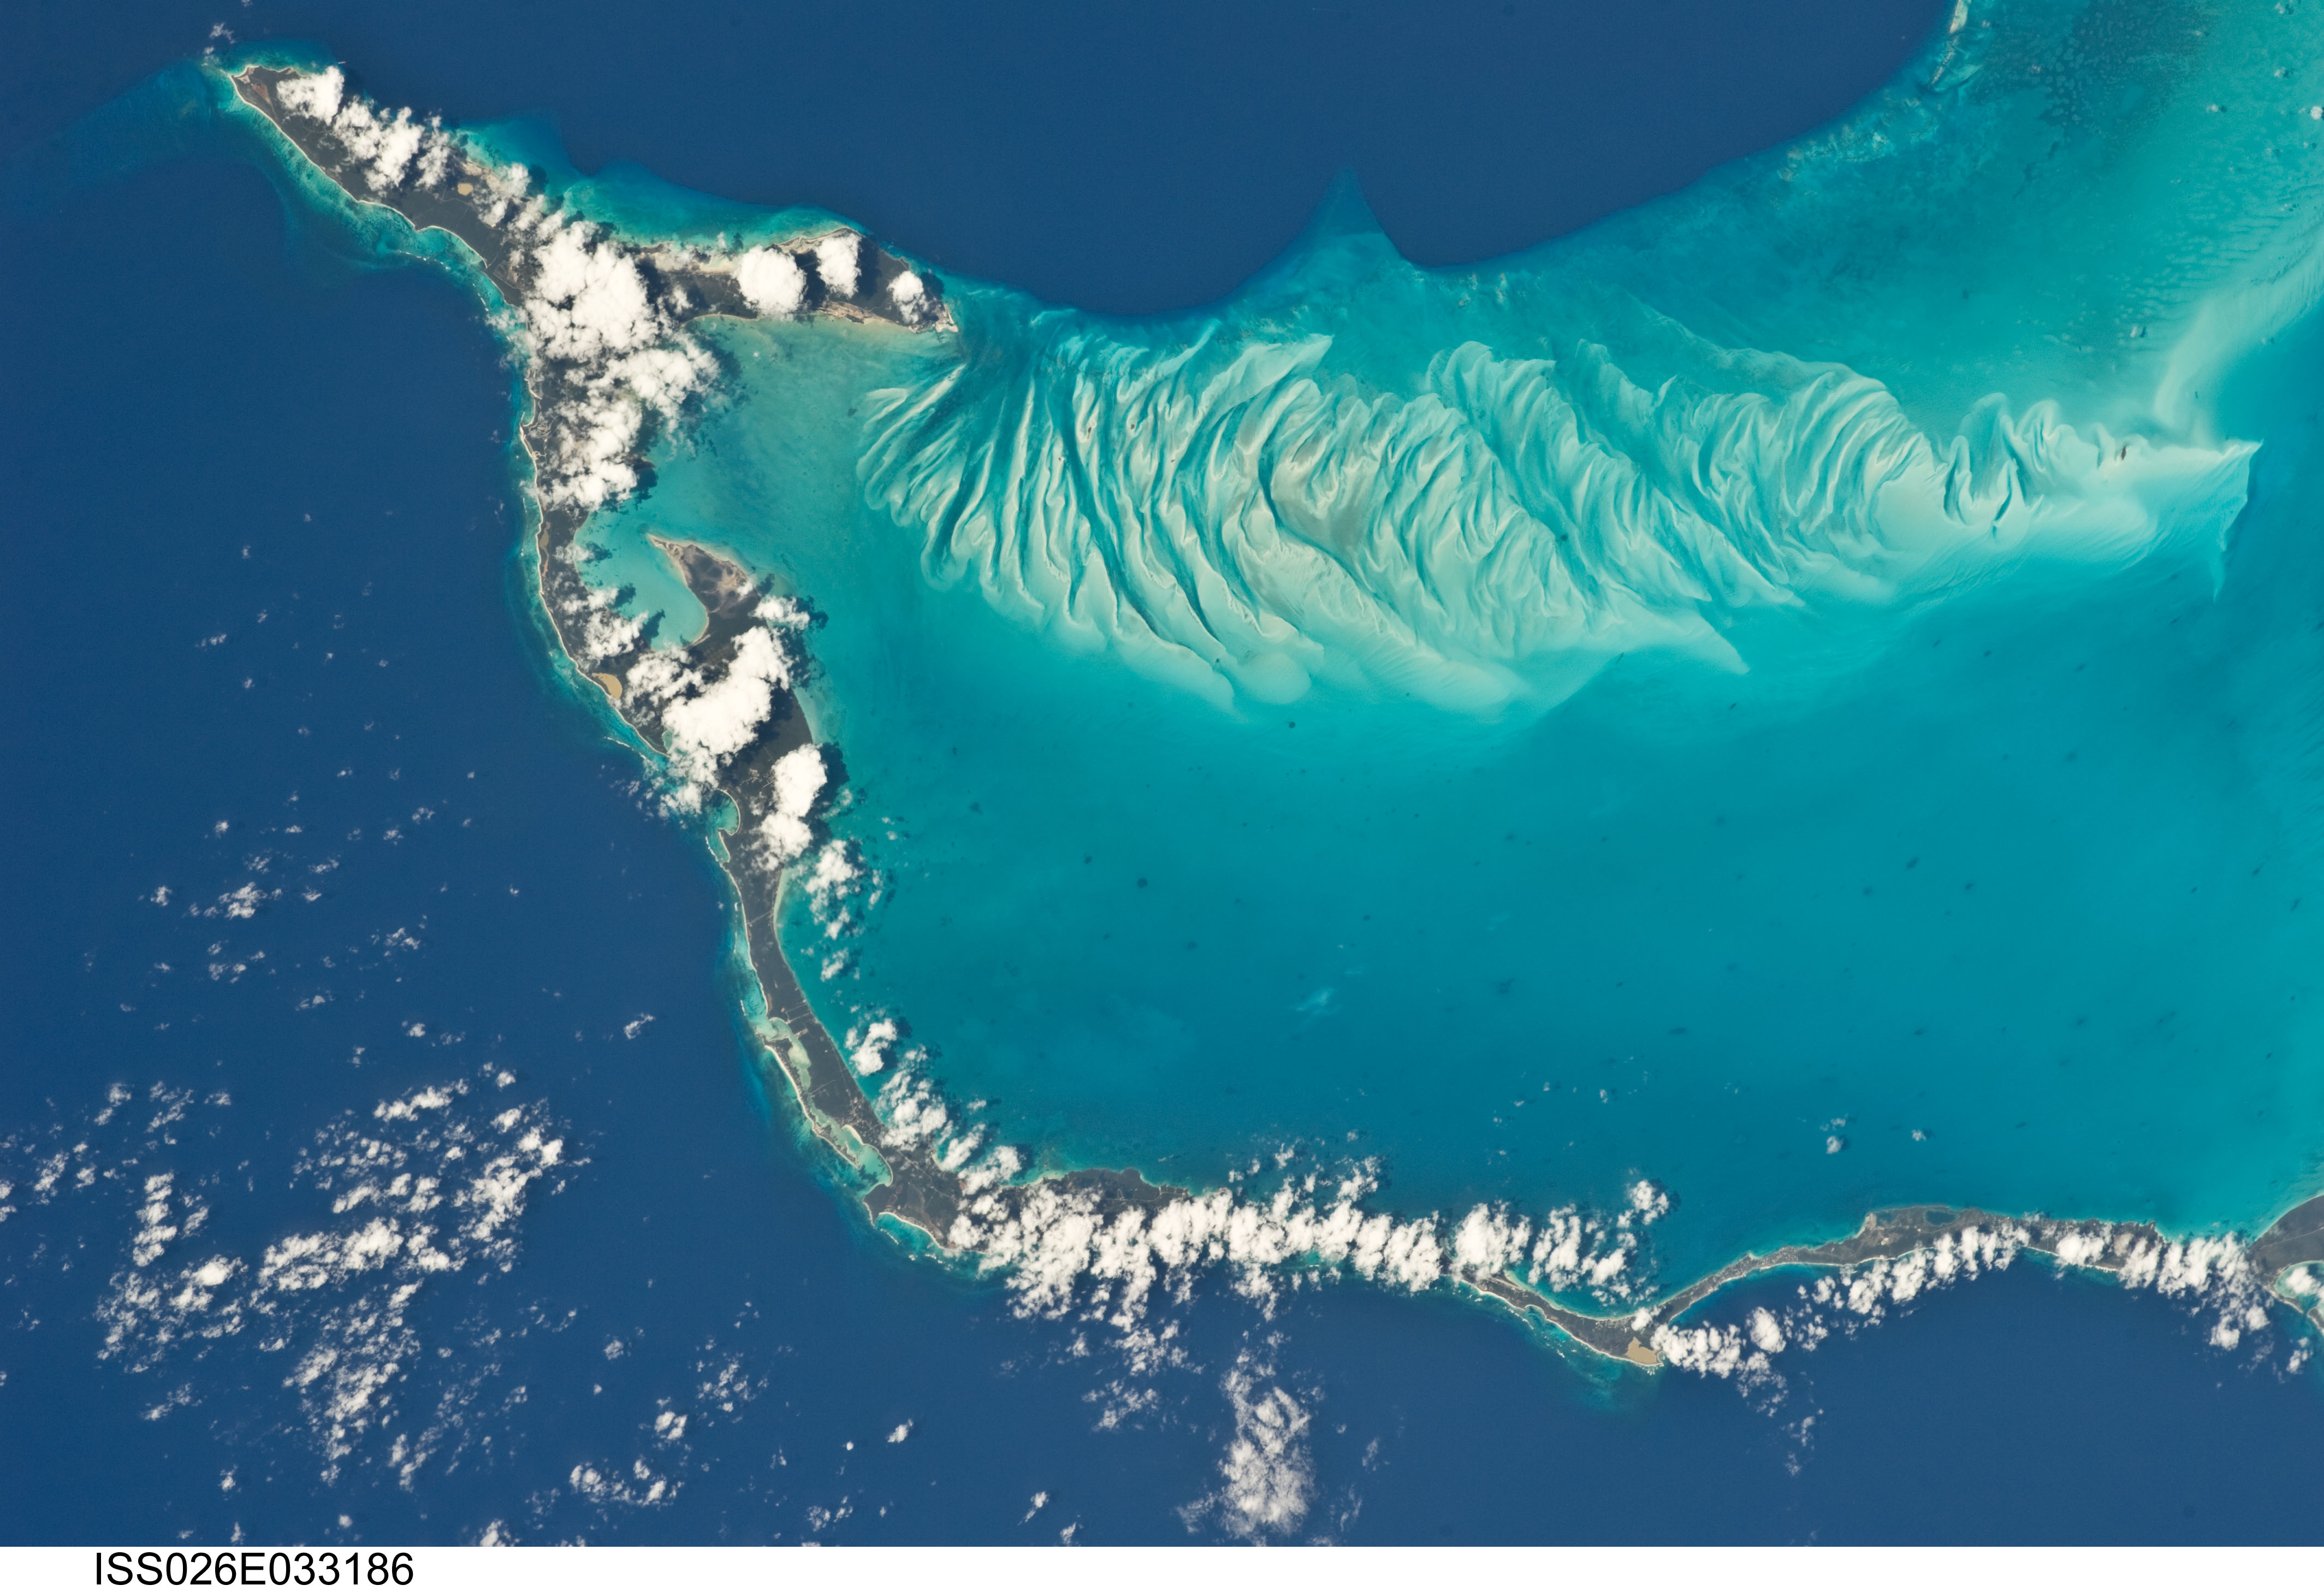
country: BAHAMAS
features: SCHOONER CAYS, REEFS, ELEUTHERA I., ELEUTHERA C., FINLEY CAY
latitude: 25.0
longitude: -76.3
